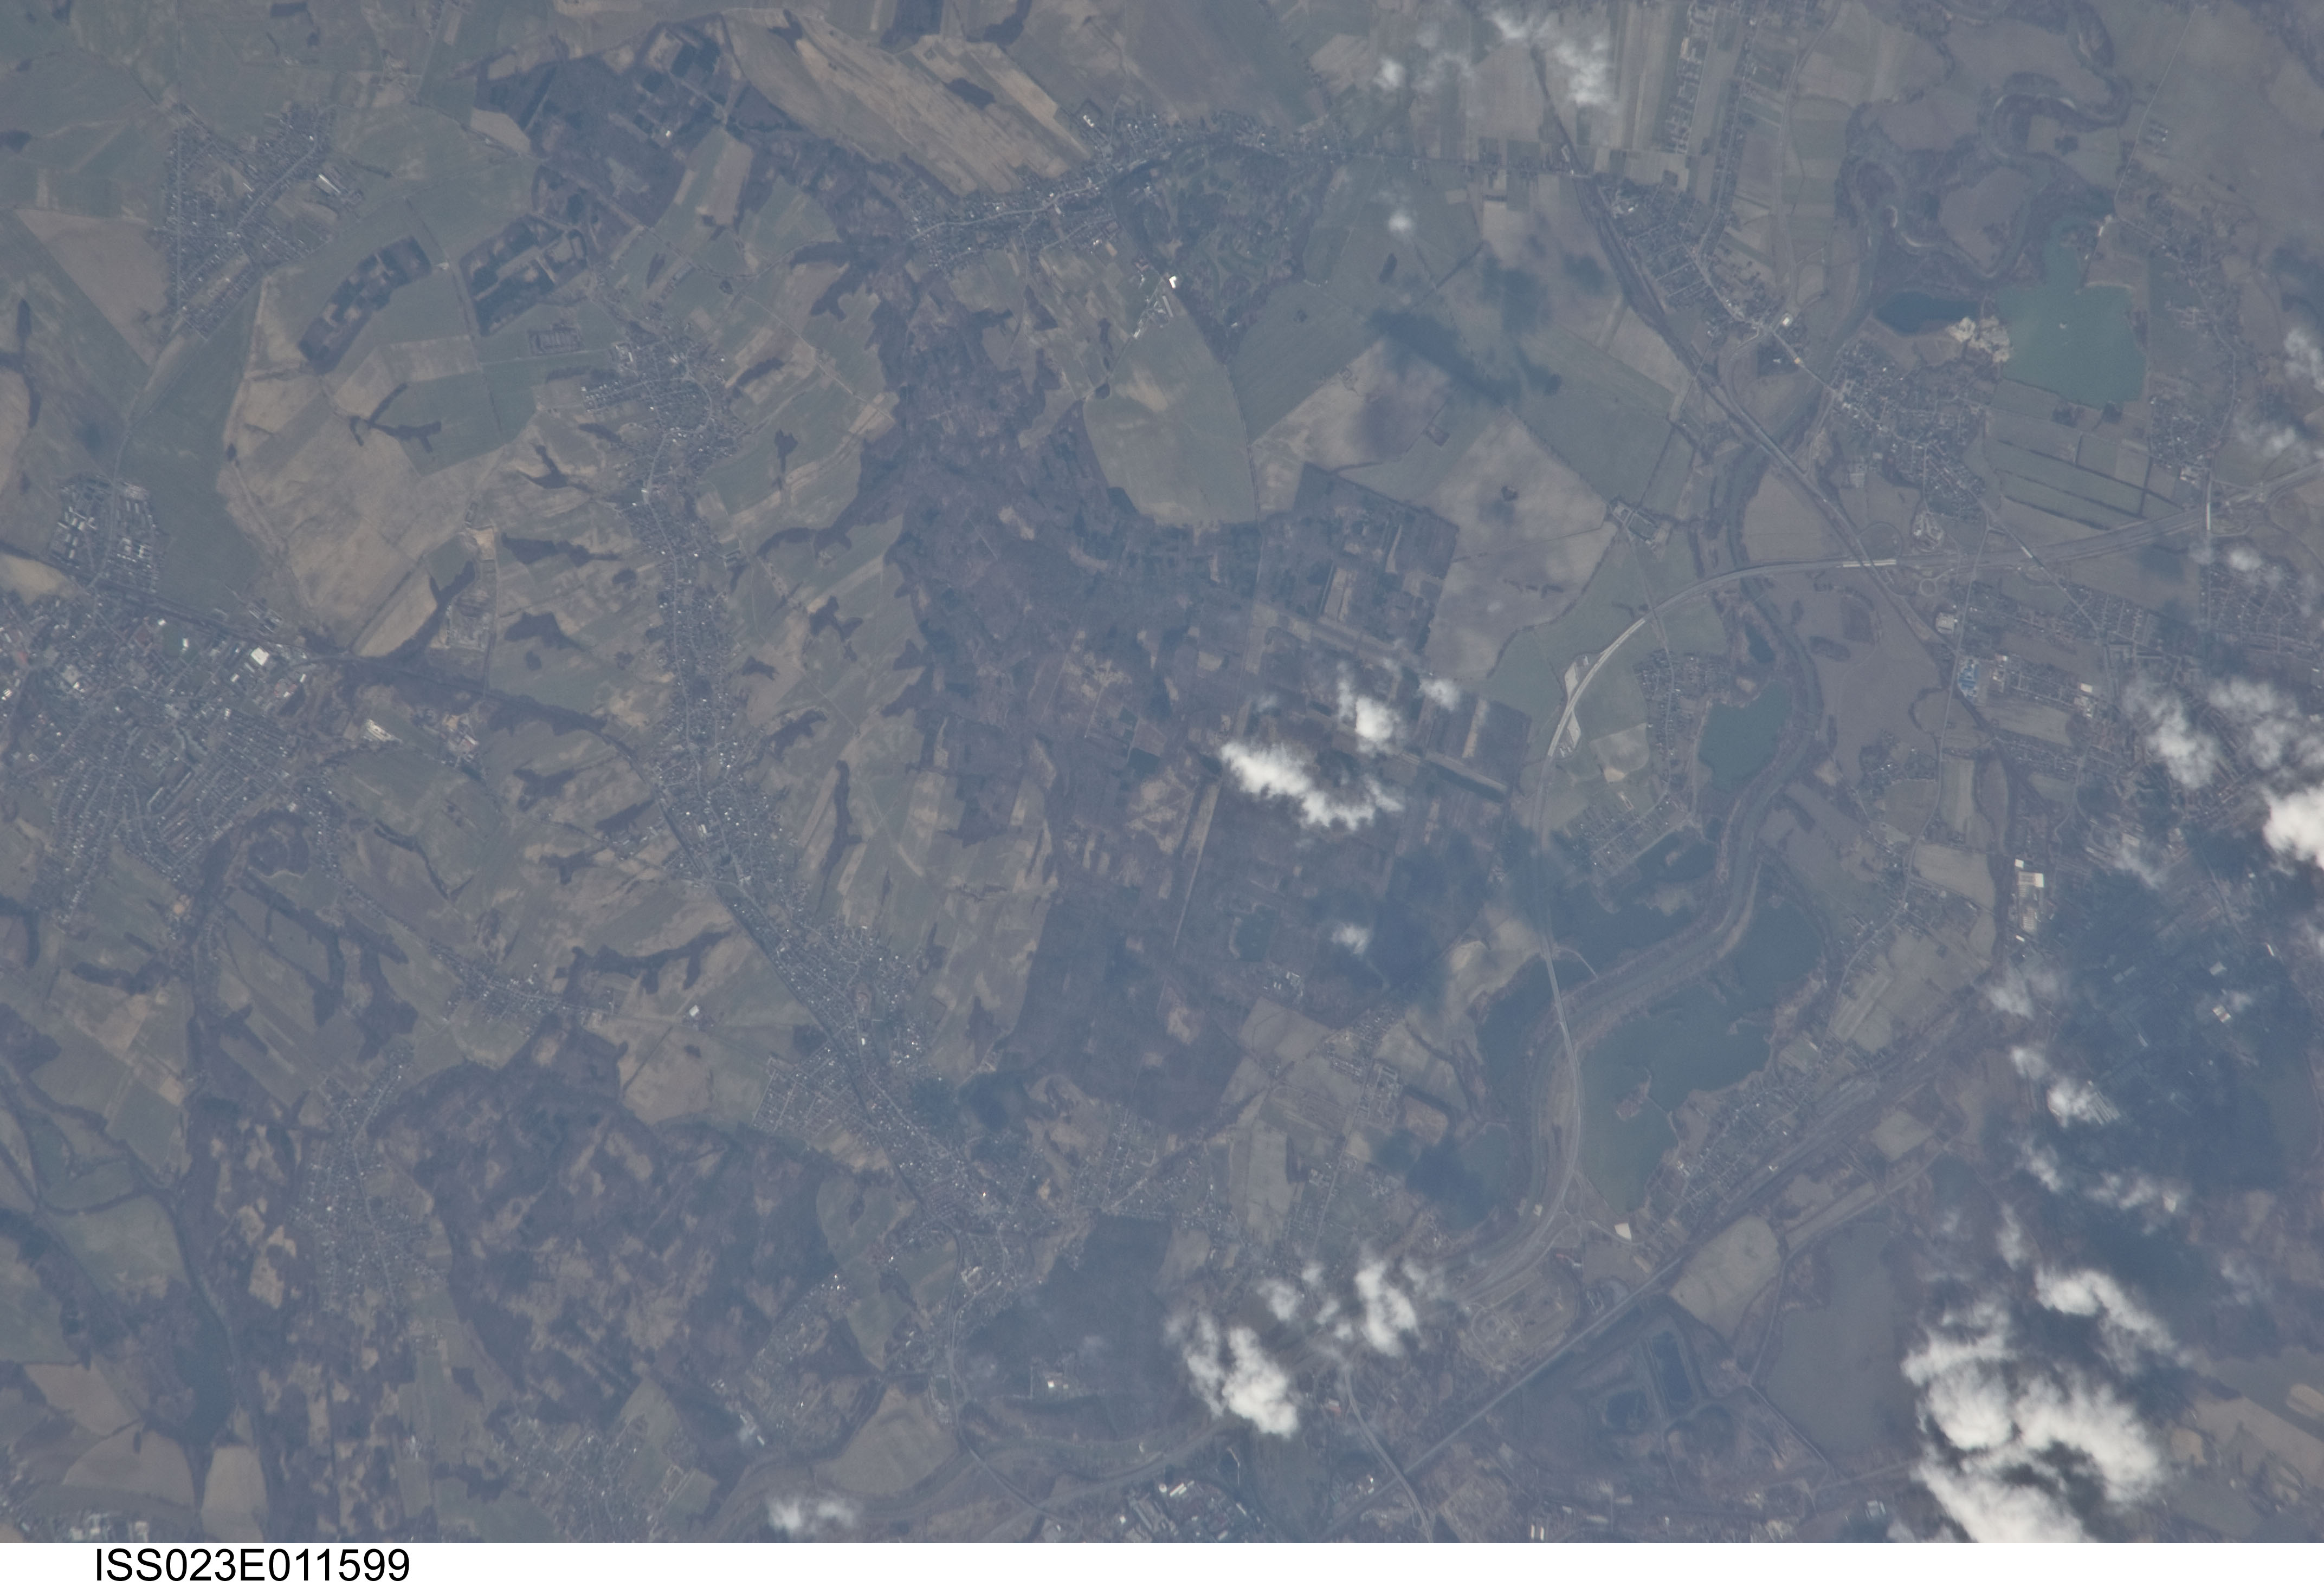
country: CZECH REPUBLIC
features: TOWNS N. OF OSTRAVA, ODRA R., AGR.
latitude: 49.9
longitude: 18.3
